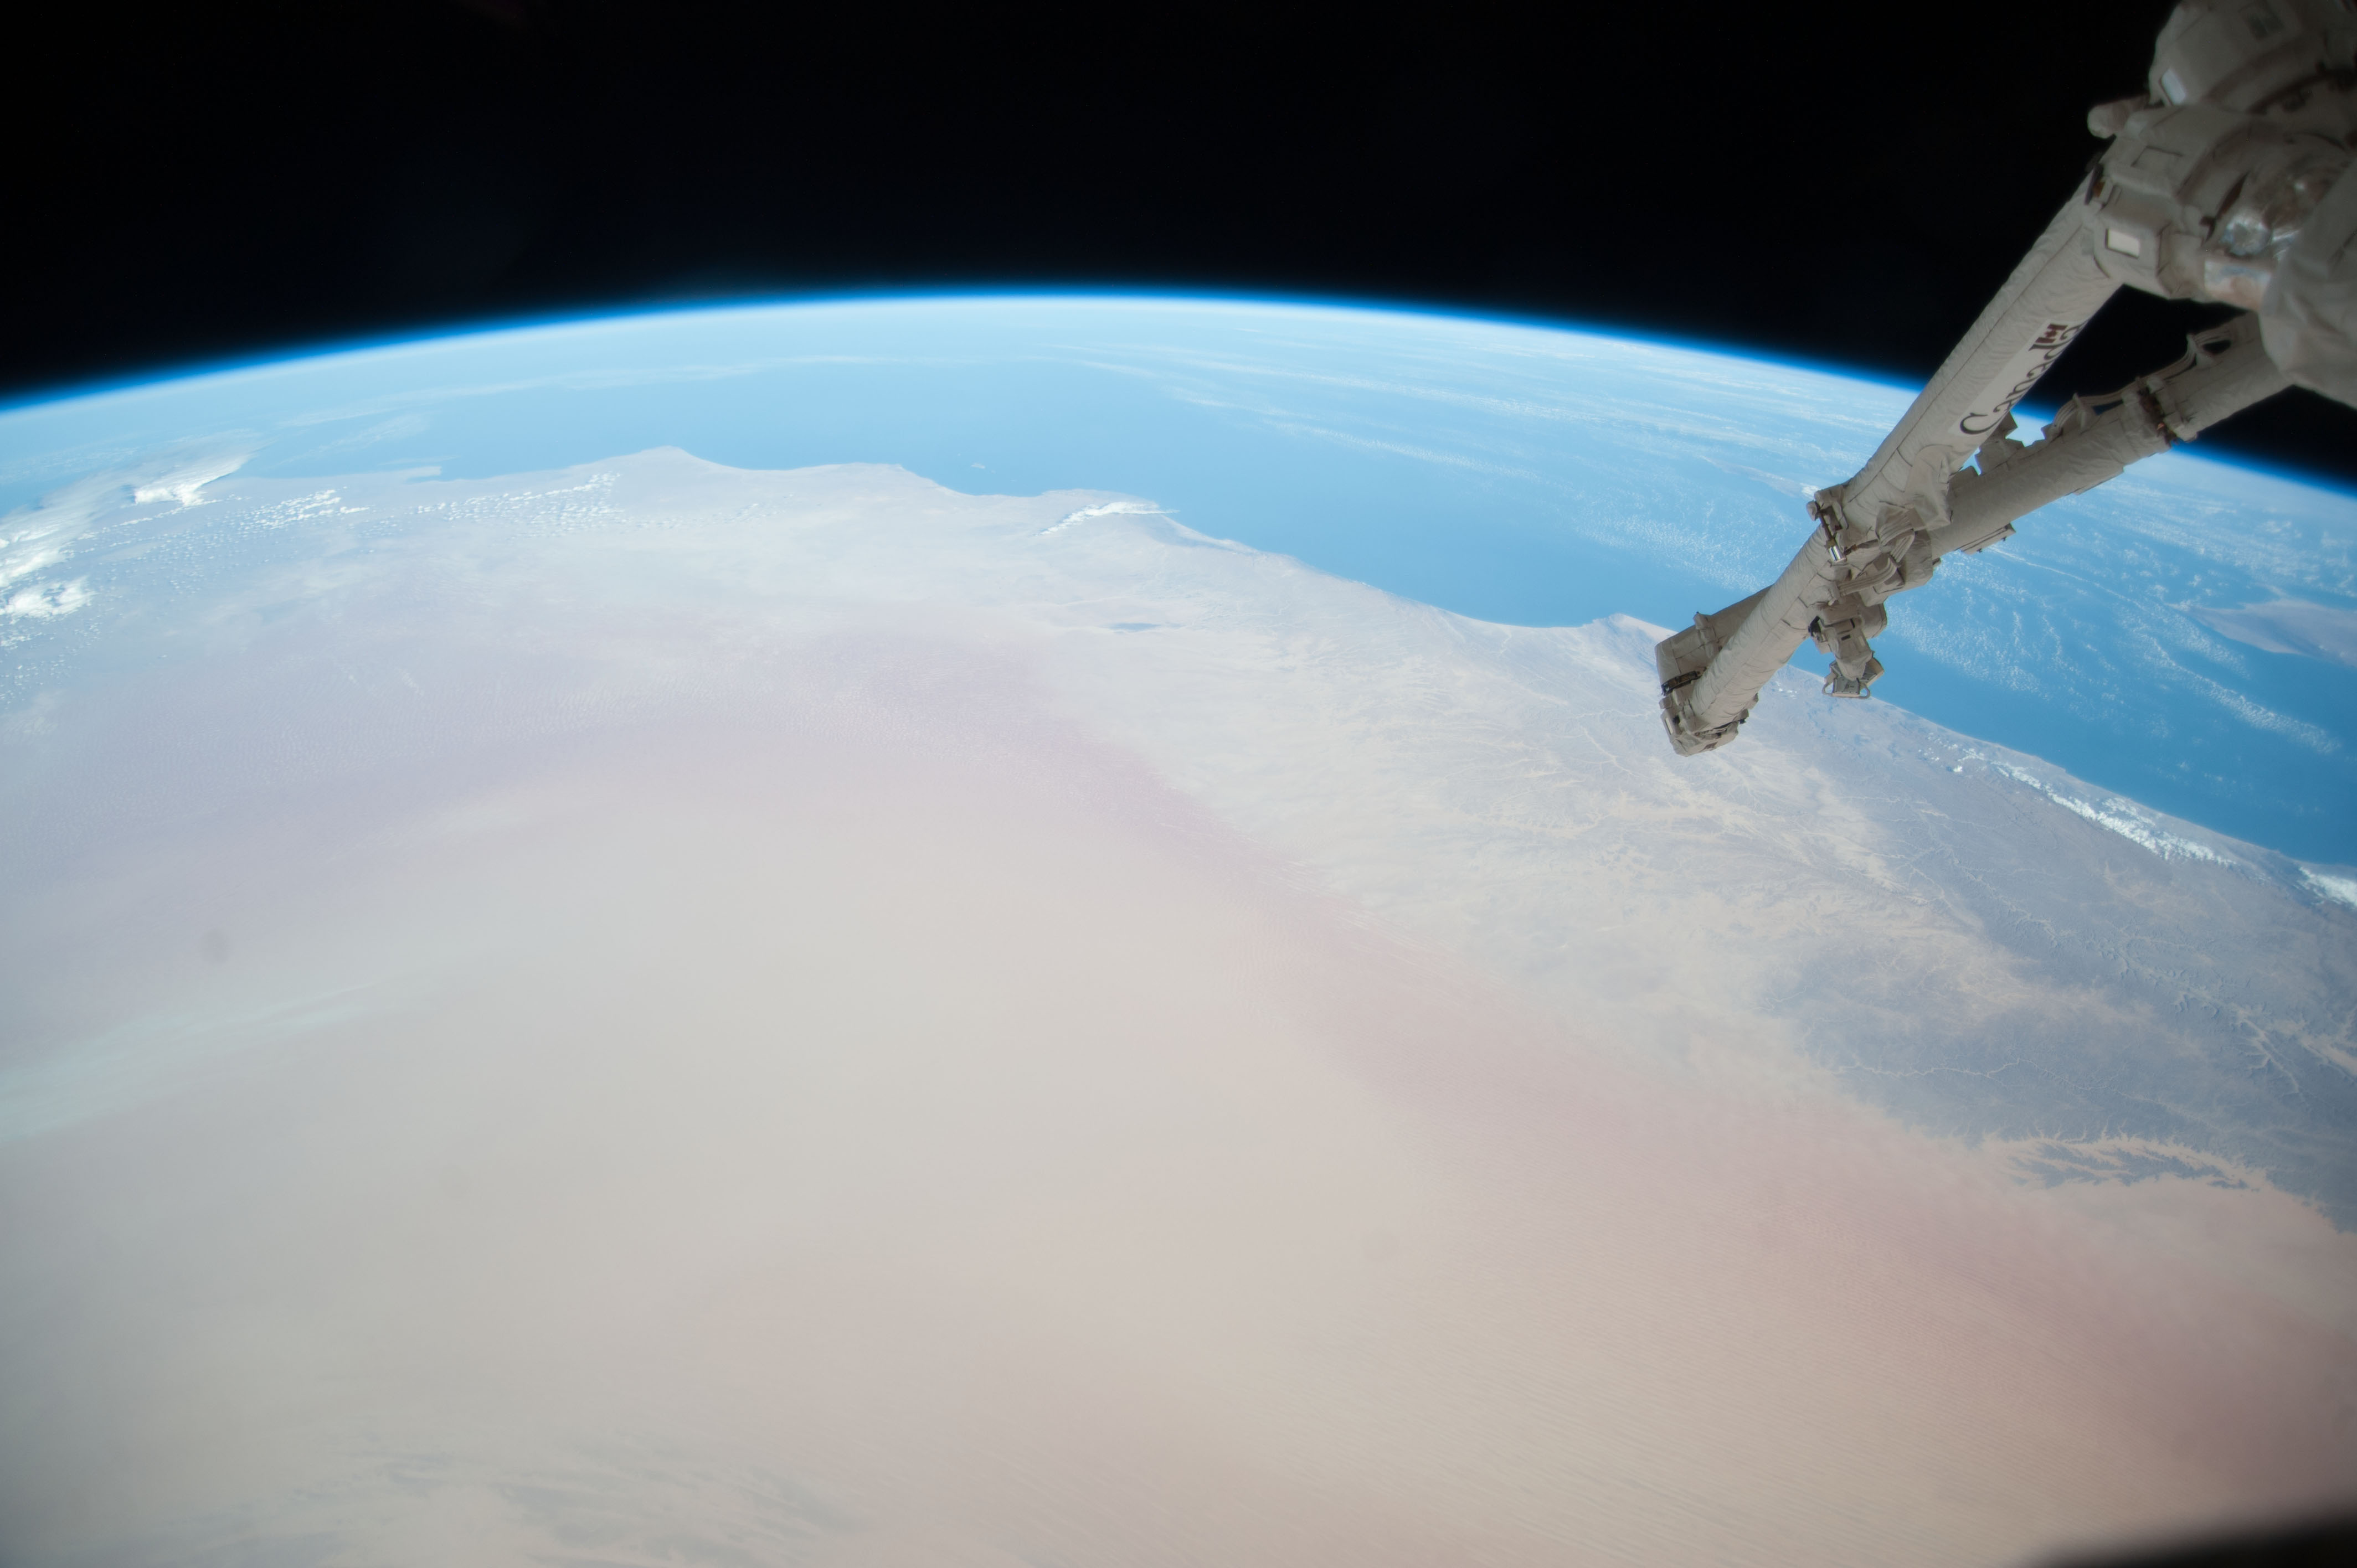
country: SAUDI_ARABIA
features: UMM AL MELH, AL KHARKHIR, DESERT, MOUNTAINS, ARABIAN SEA, EARTH LIMB
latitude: 20.1
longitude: 50.0
